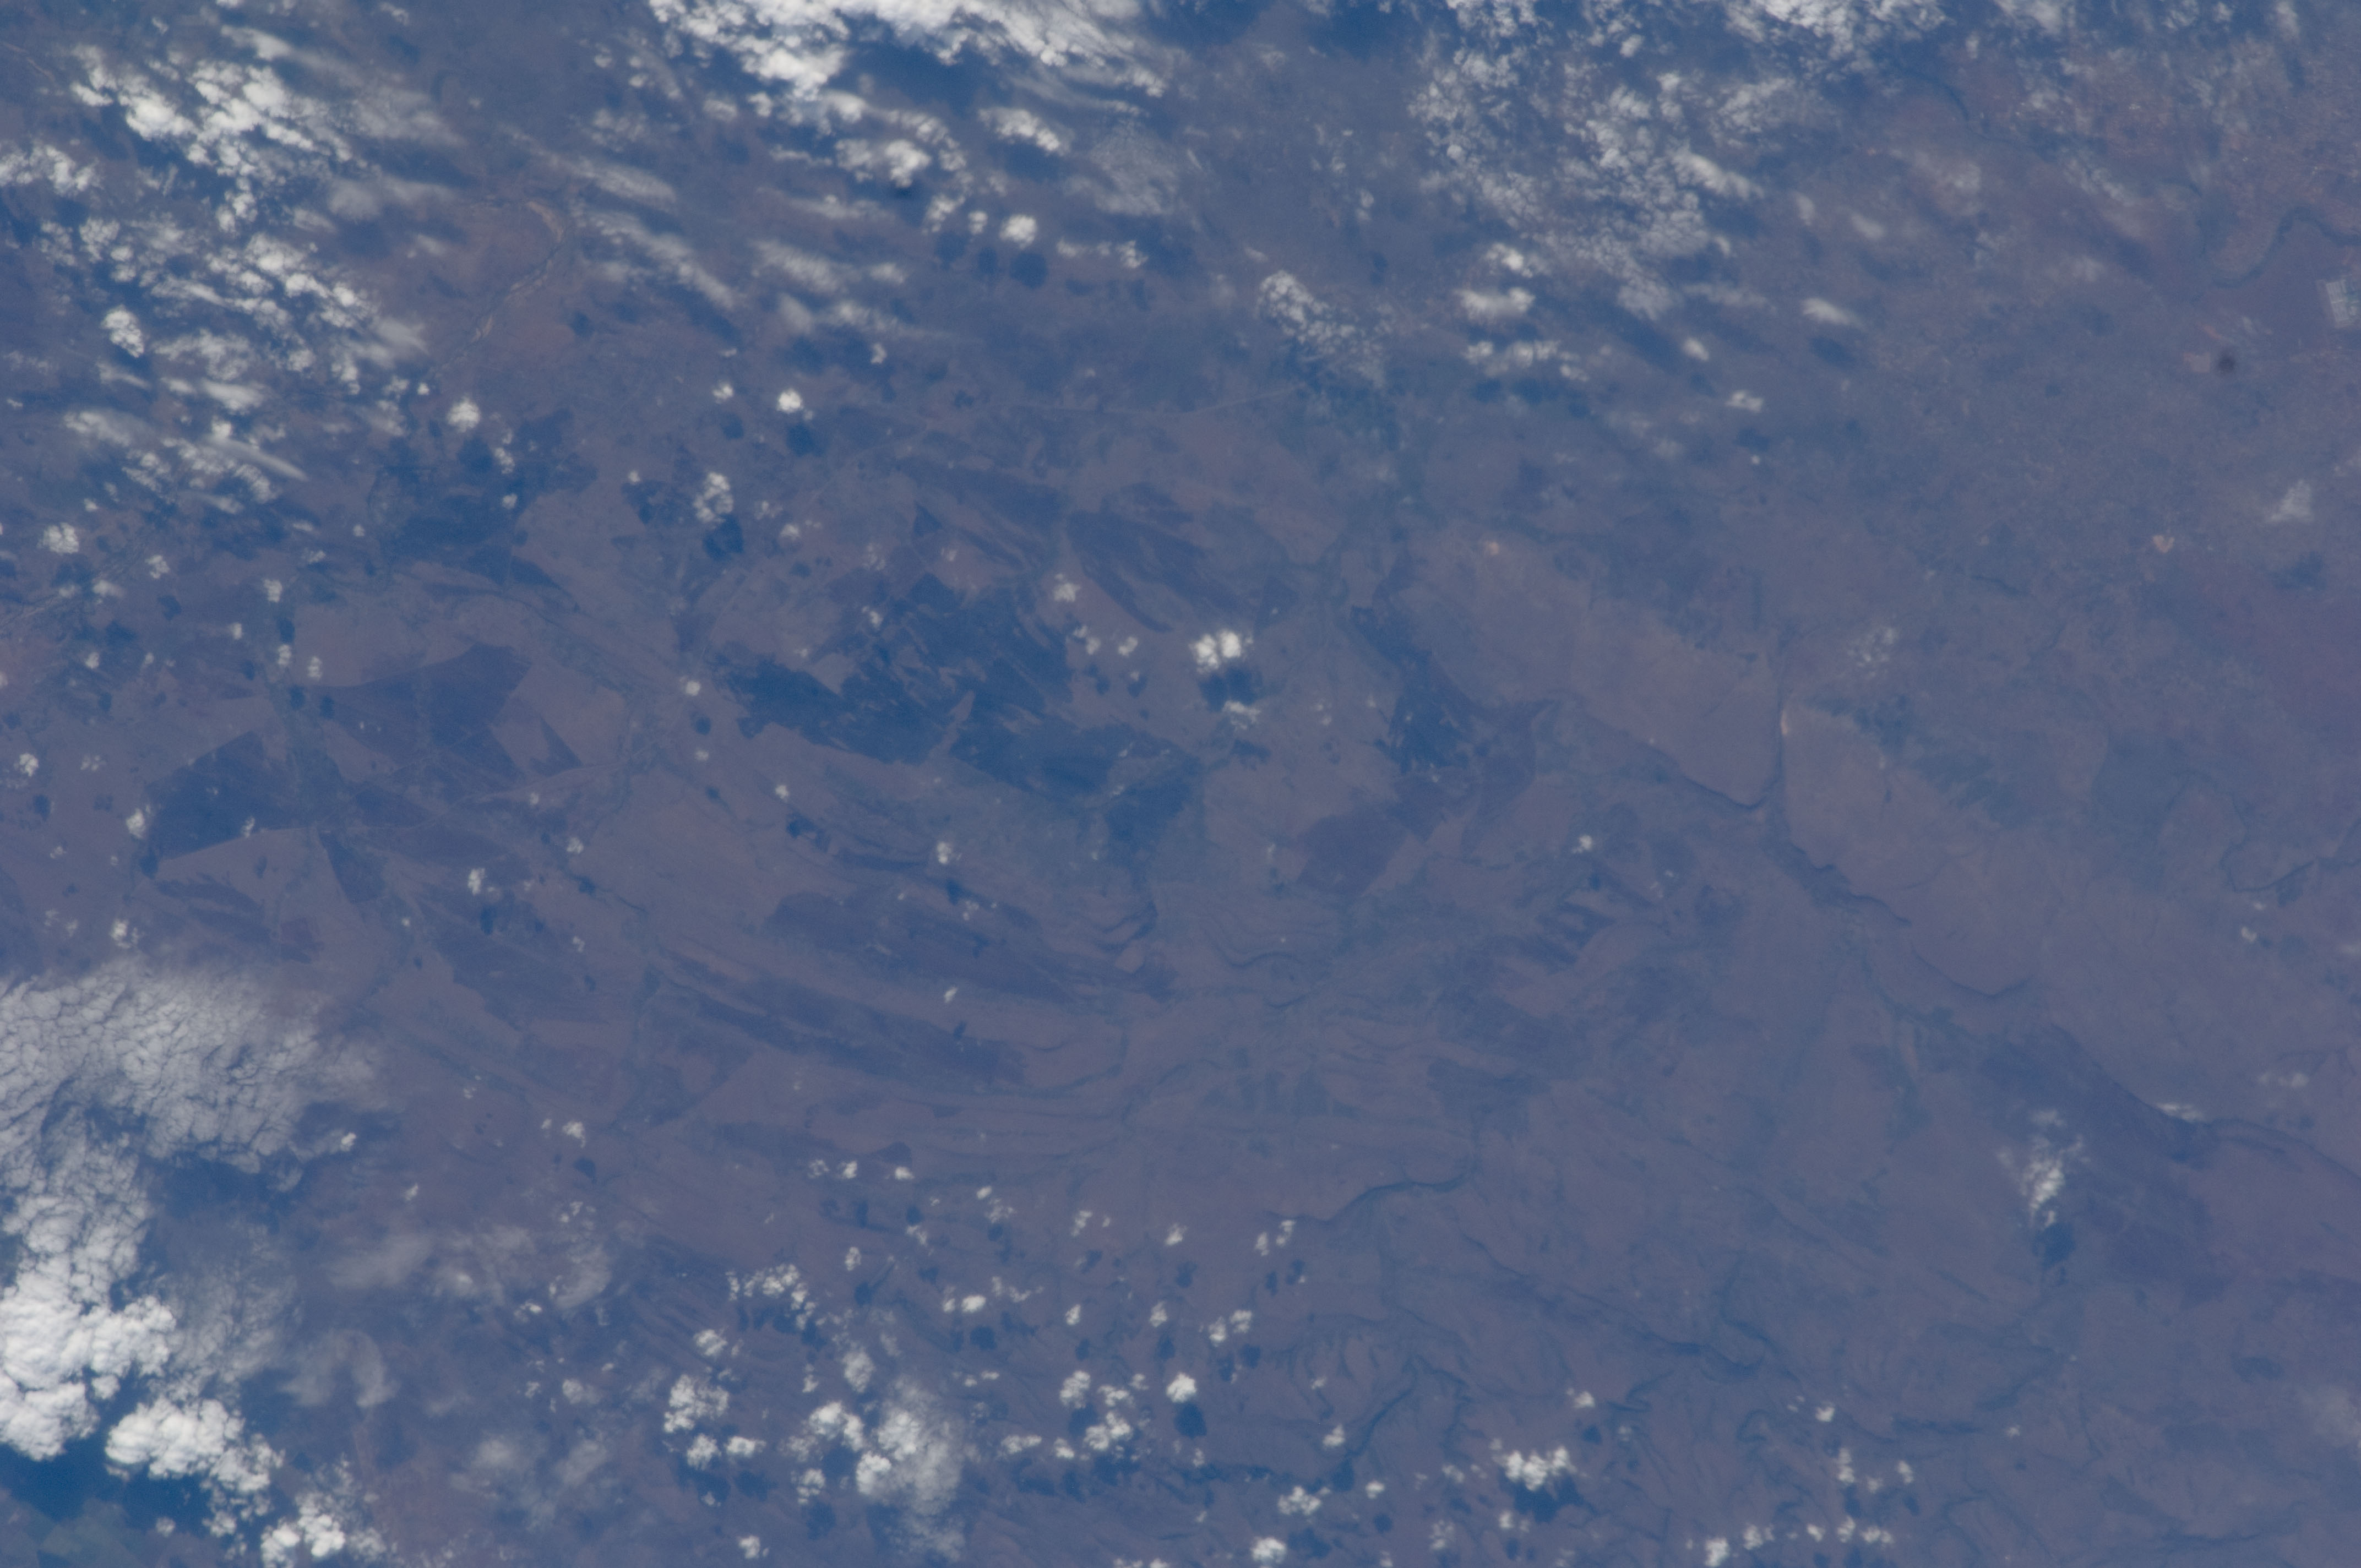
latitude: -25.7
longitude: 32.1
